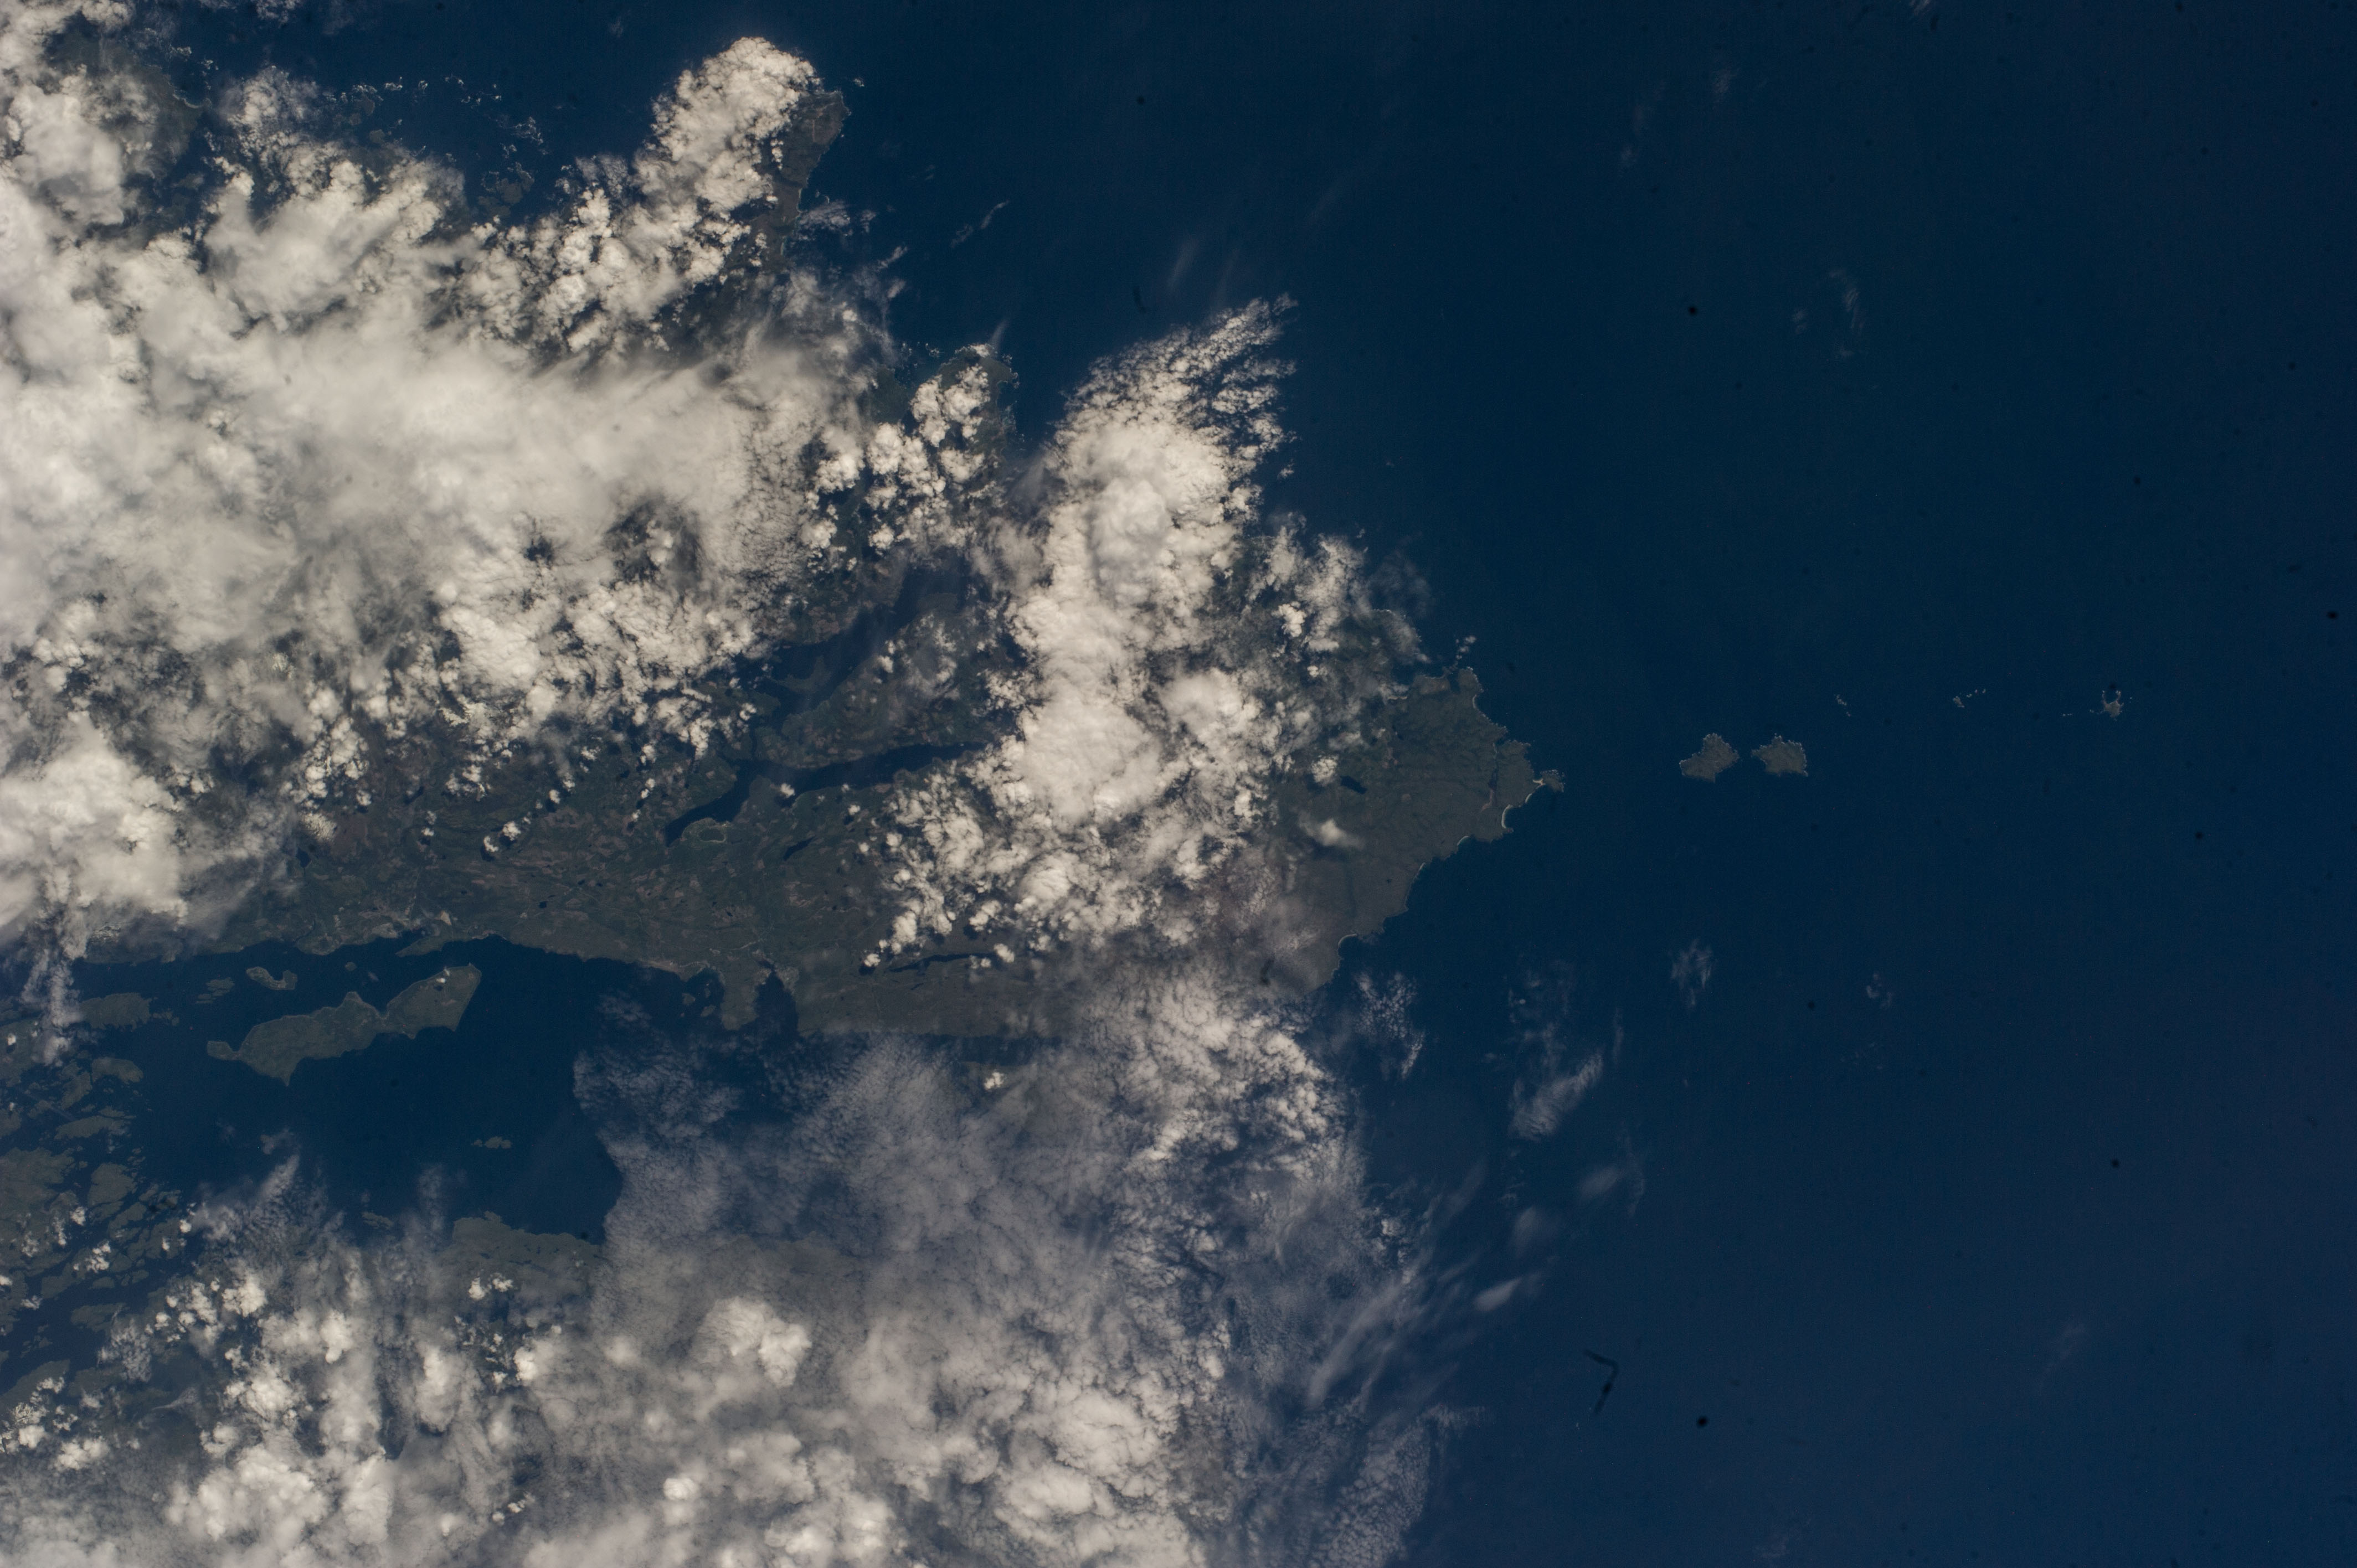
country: CANADA-BC
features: SAN JOSEF BAY, SCOTT ISLANDS, SARTINE ISLAND ECOLOGICAL RESERVE, CAPE SCOTT PROVINCIAL PARK
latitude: 50.7
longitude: -128.0
